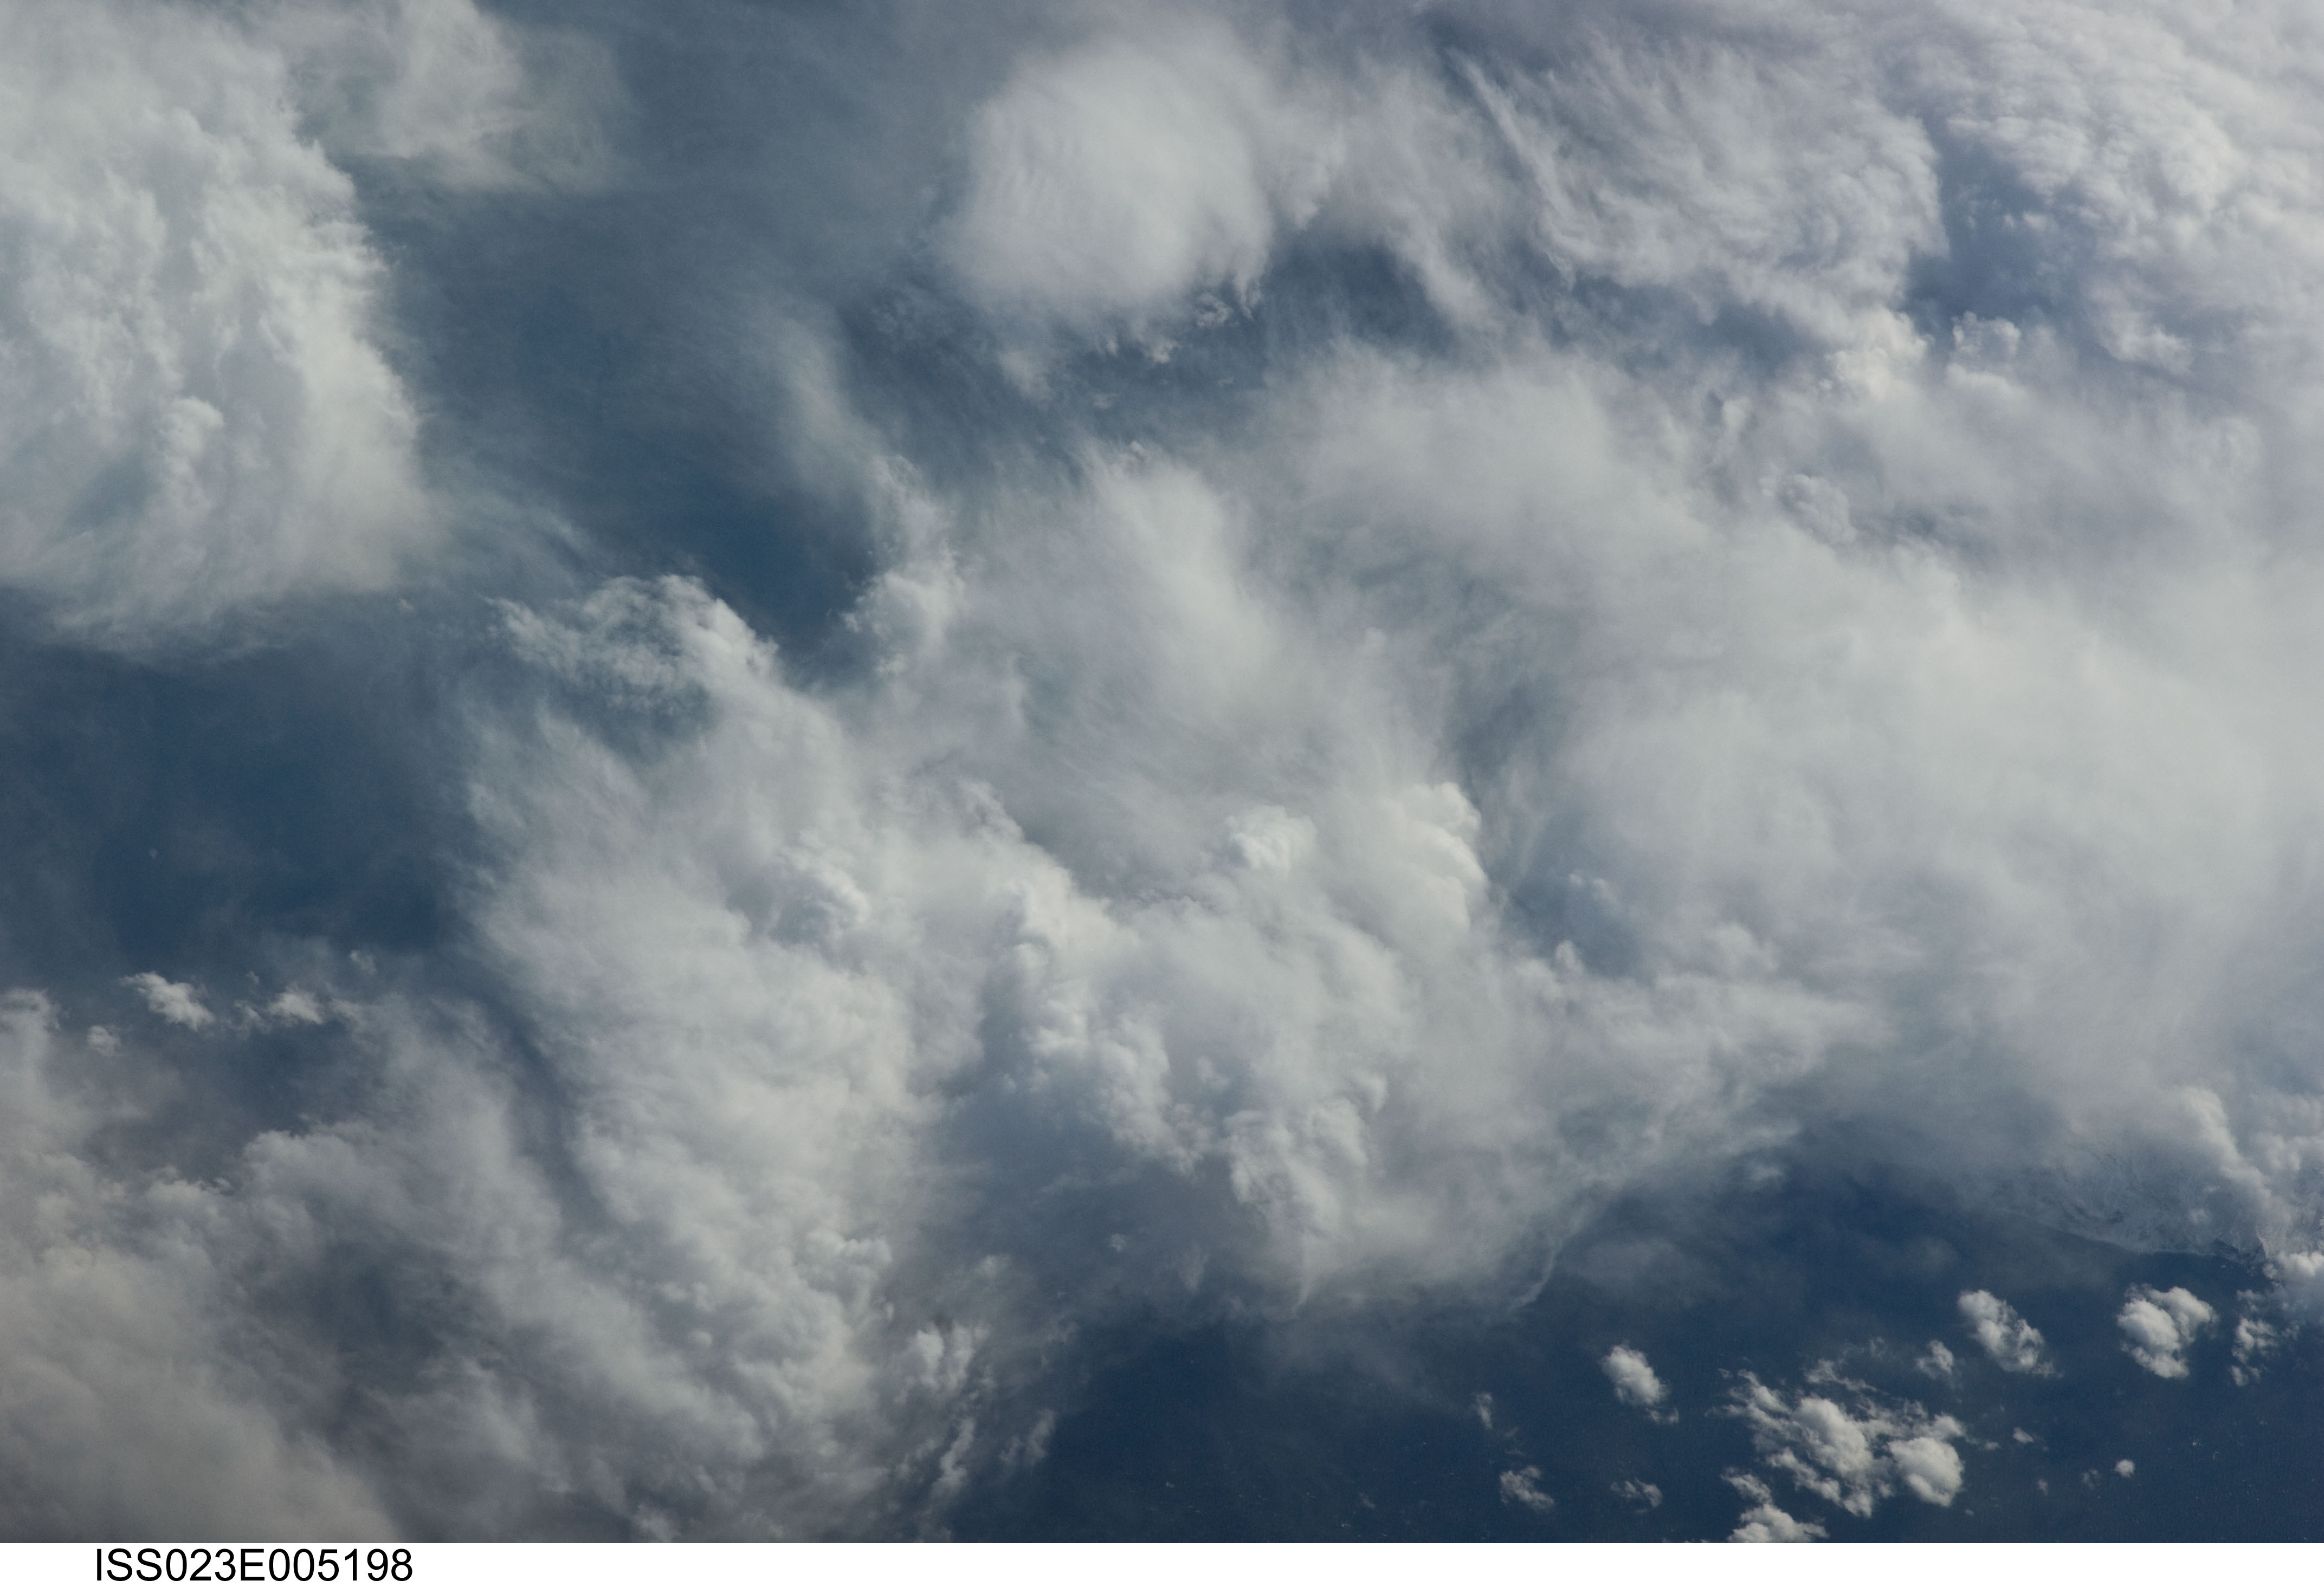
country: RUSSIAN FEDERATION
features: CENTRAL ITURUP ISLAND, SNOW, NORTH COAST
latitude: 45.1
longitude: 147.9
